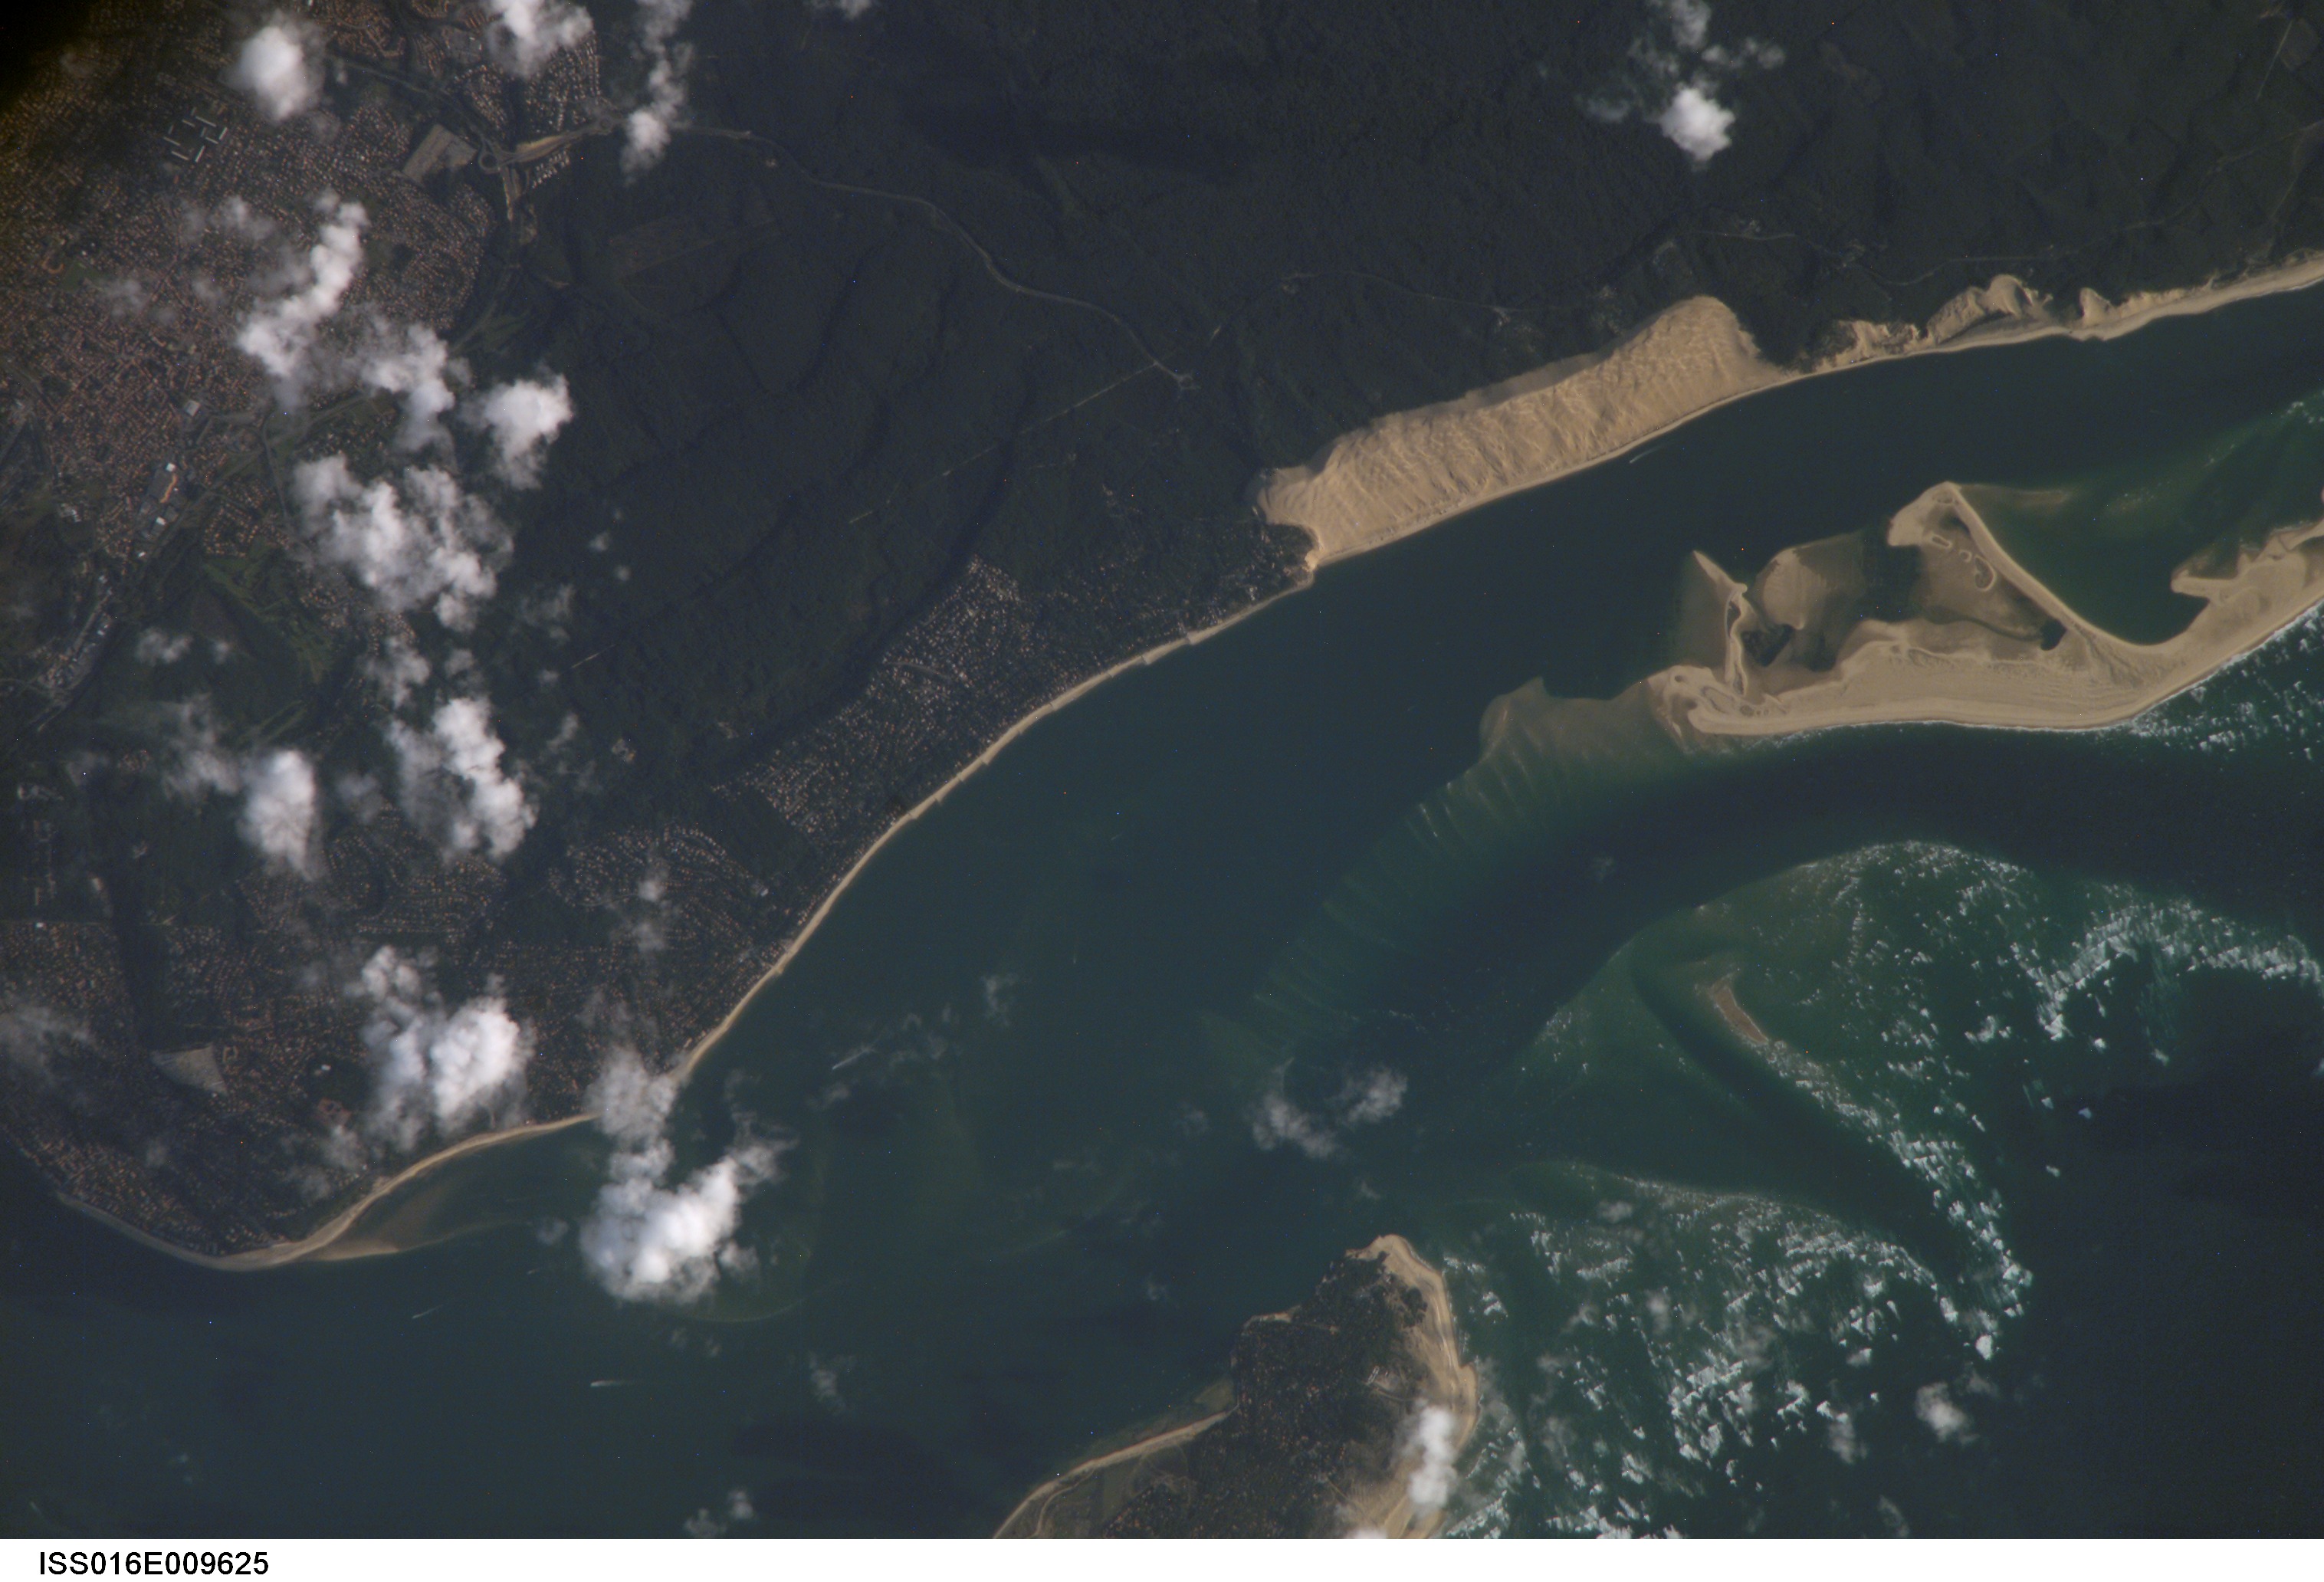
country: FRANCE
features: GREAT DUNE OF PYLA, ARCACHON B.
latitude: 44.6
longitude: -1.2
